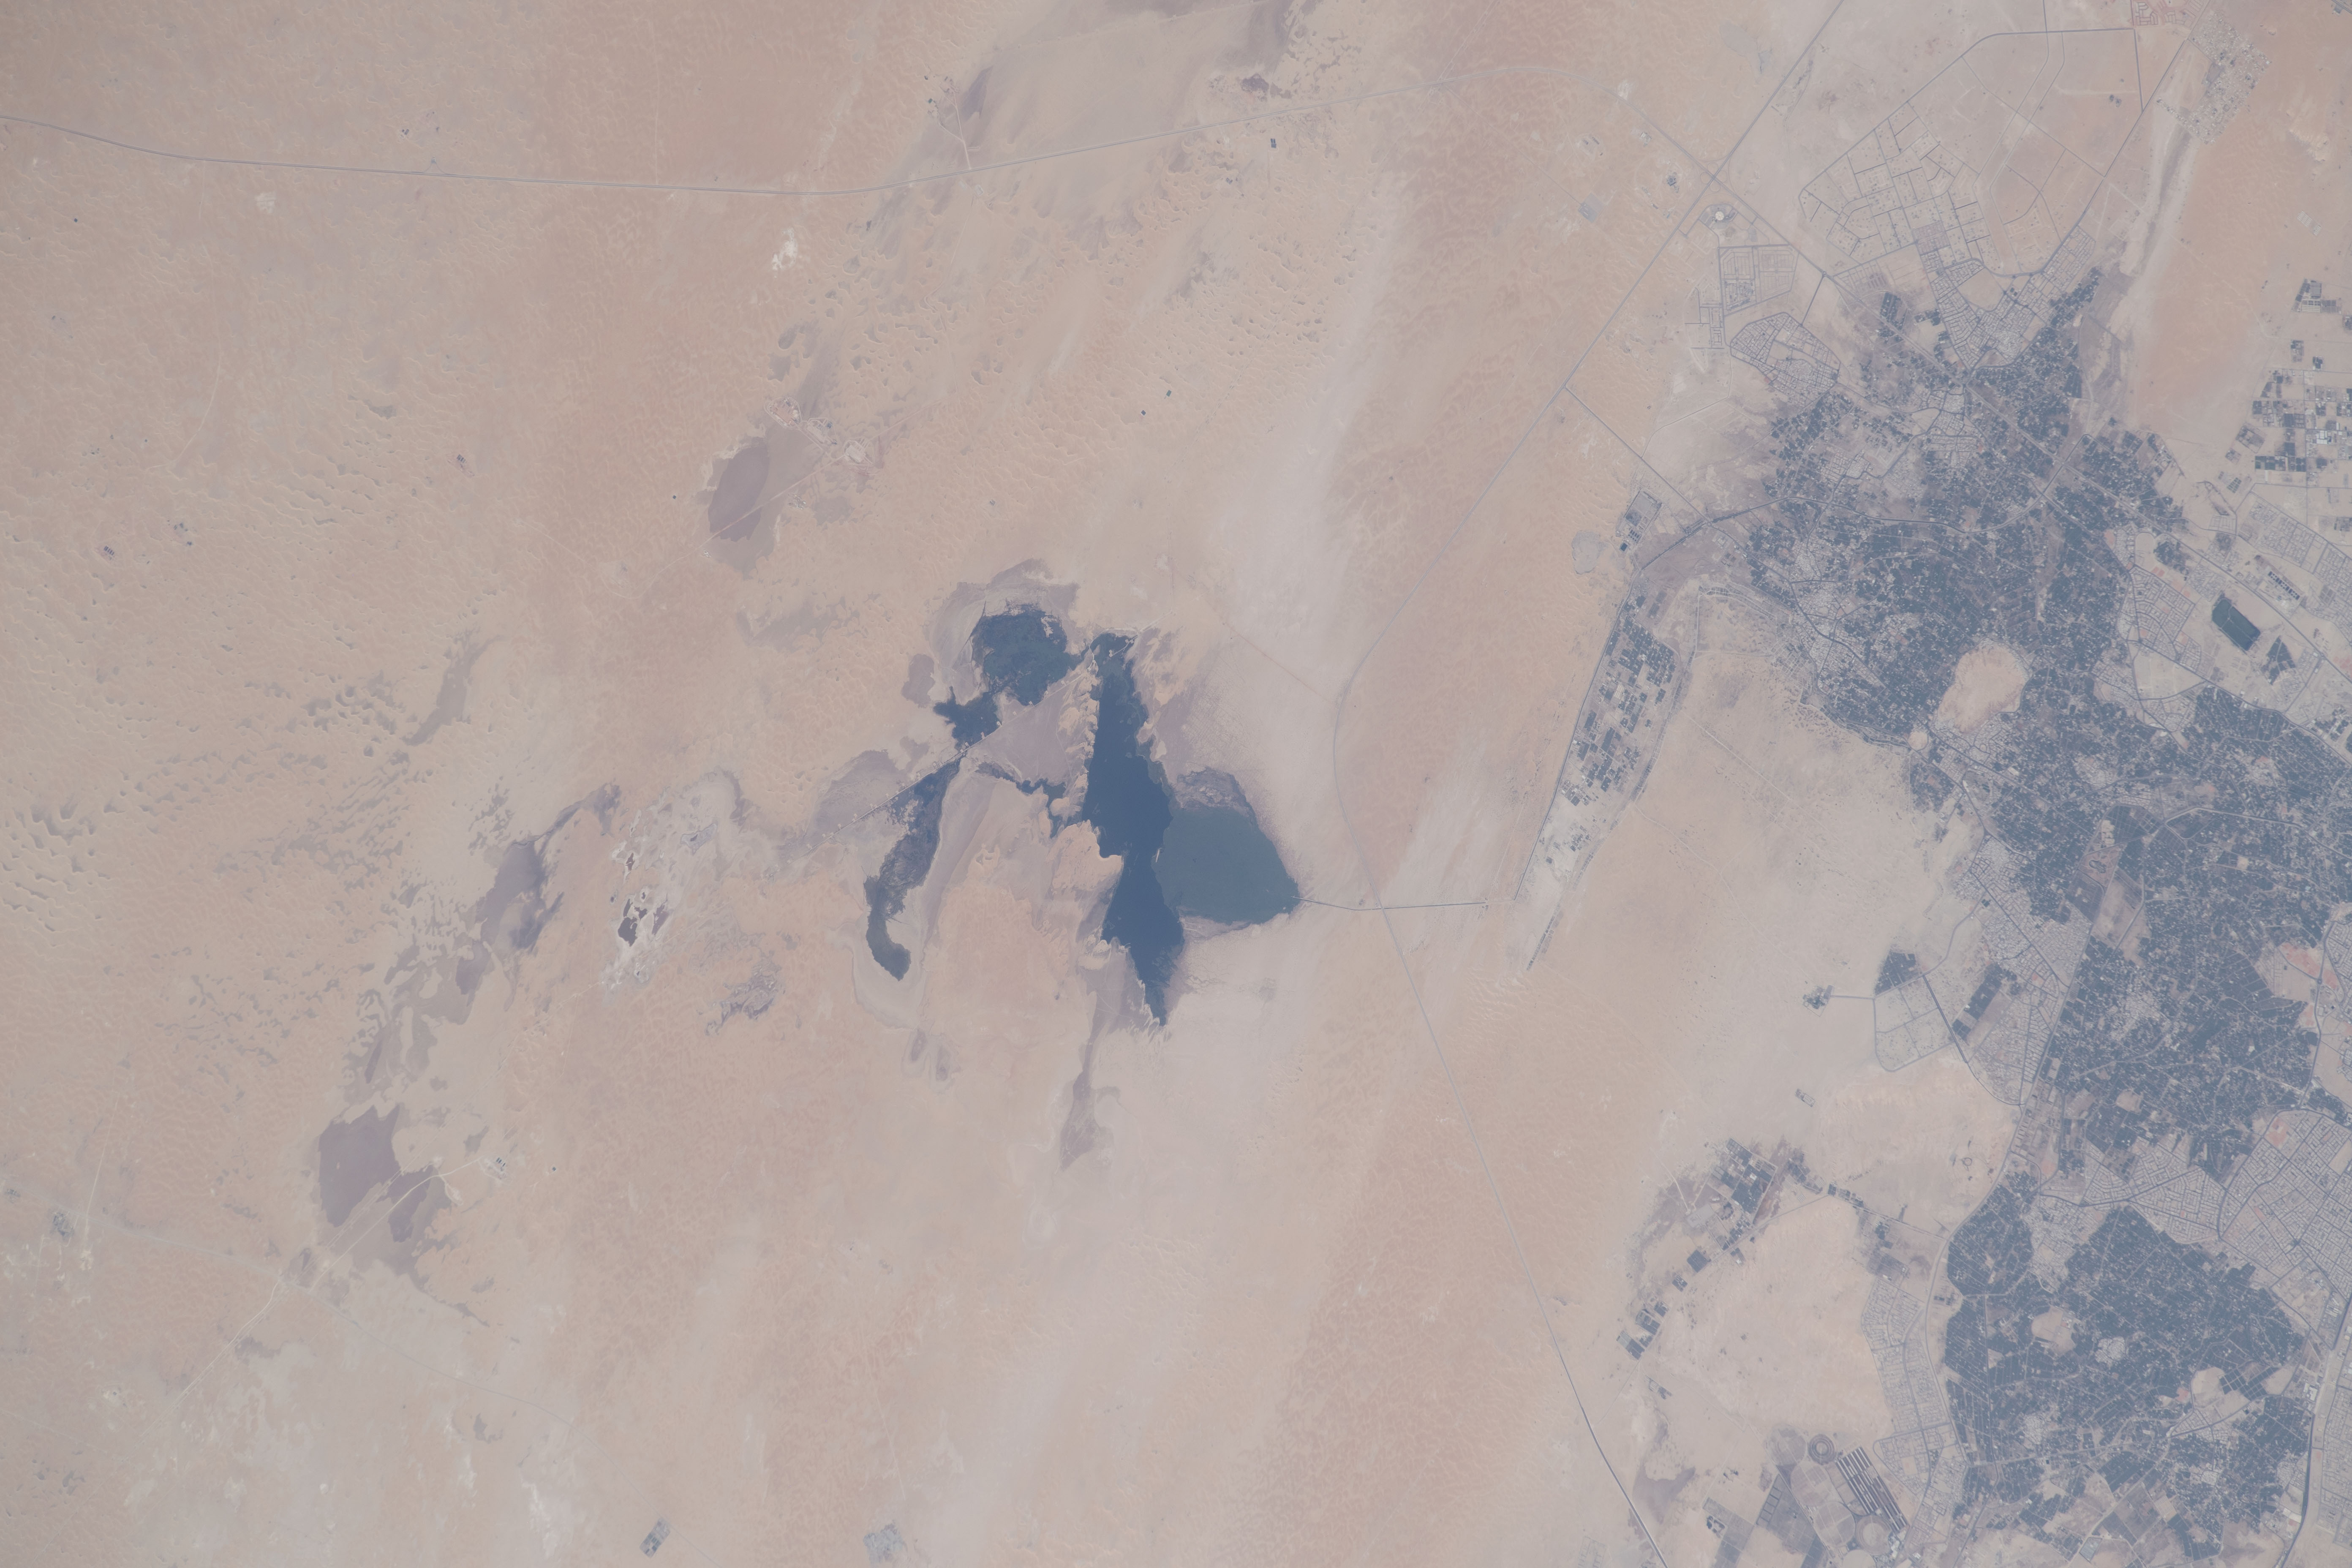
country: SAUDI ARABIA
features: ASFAR LAKE
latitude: 25.5
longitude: 49.8
